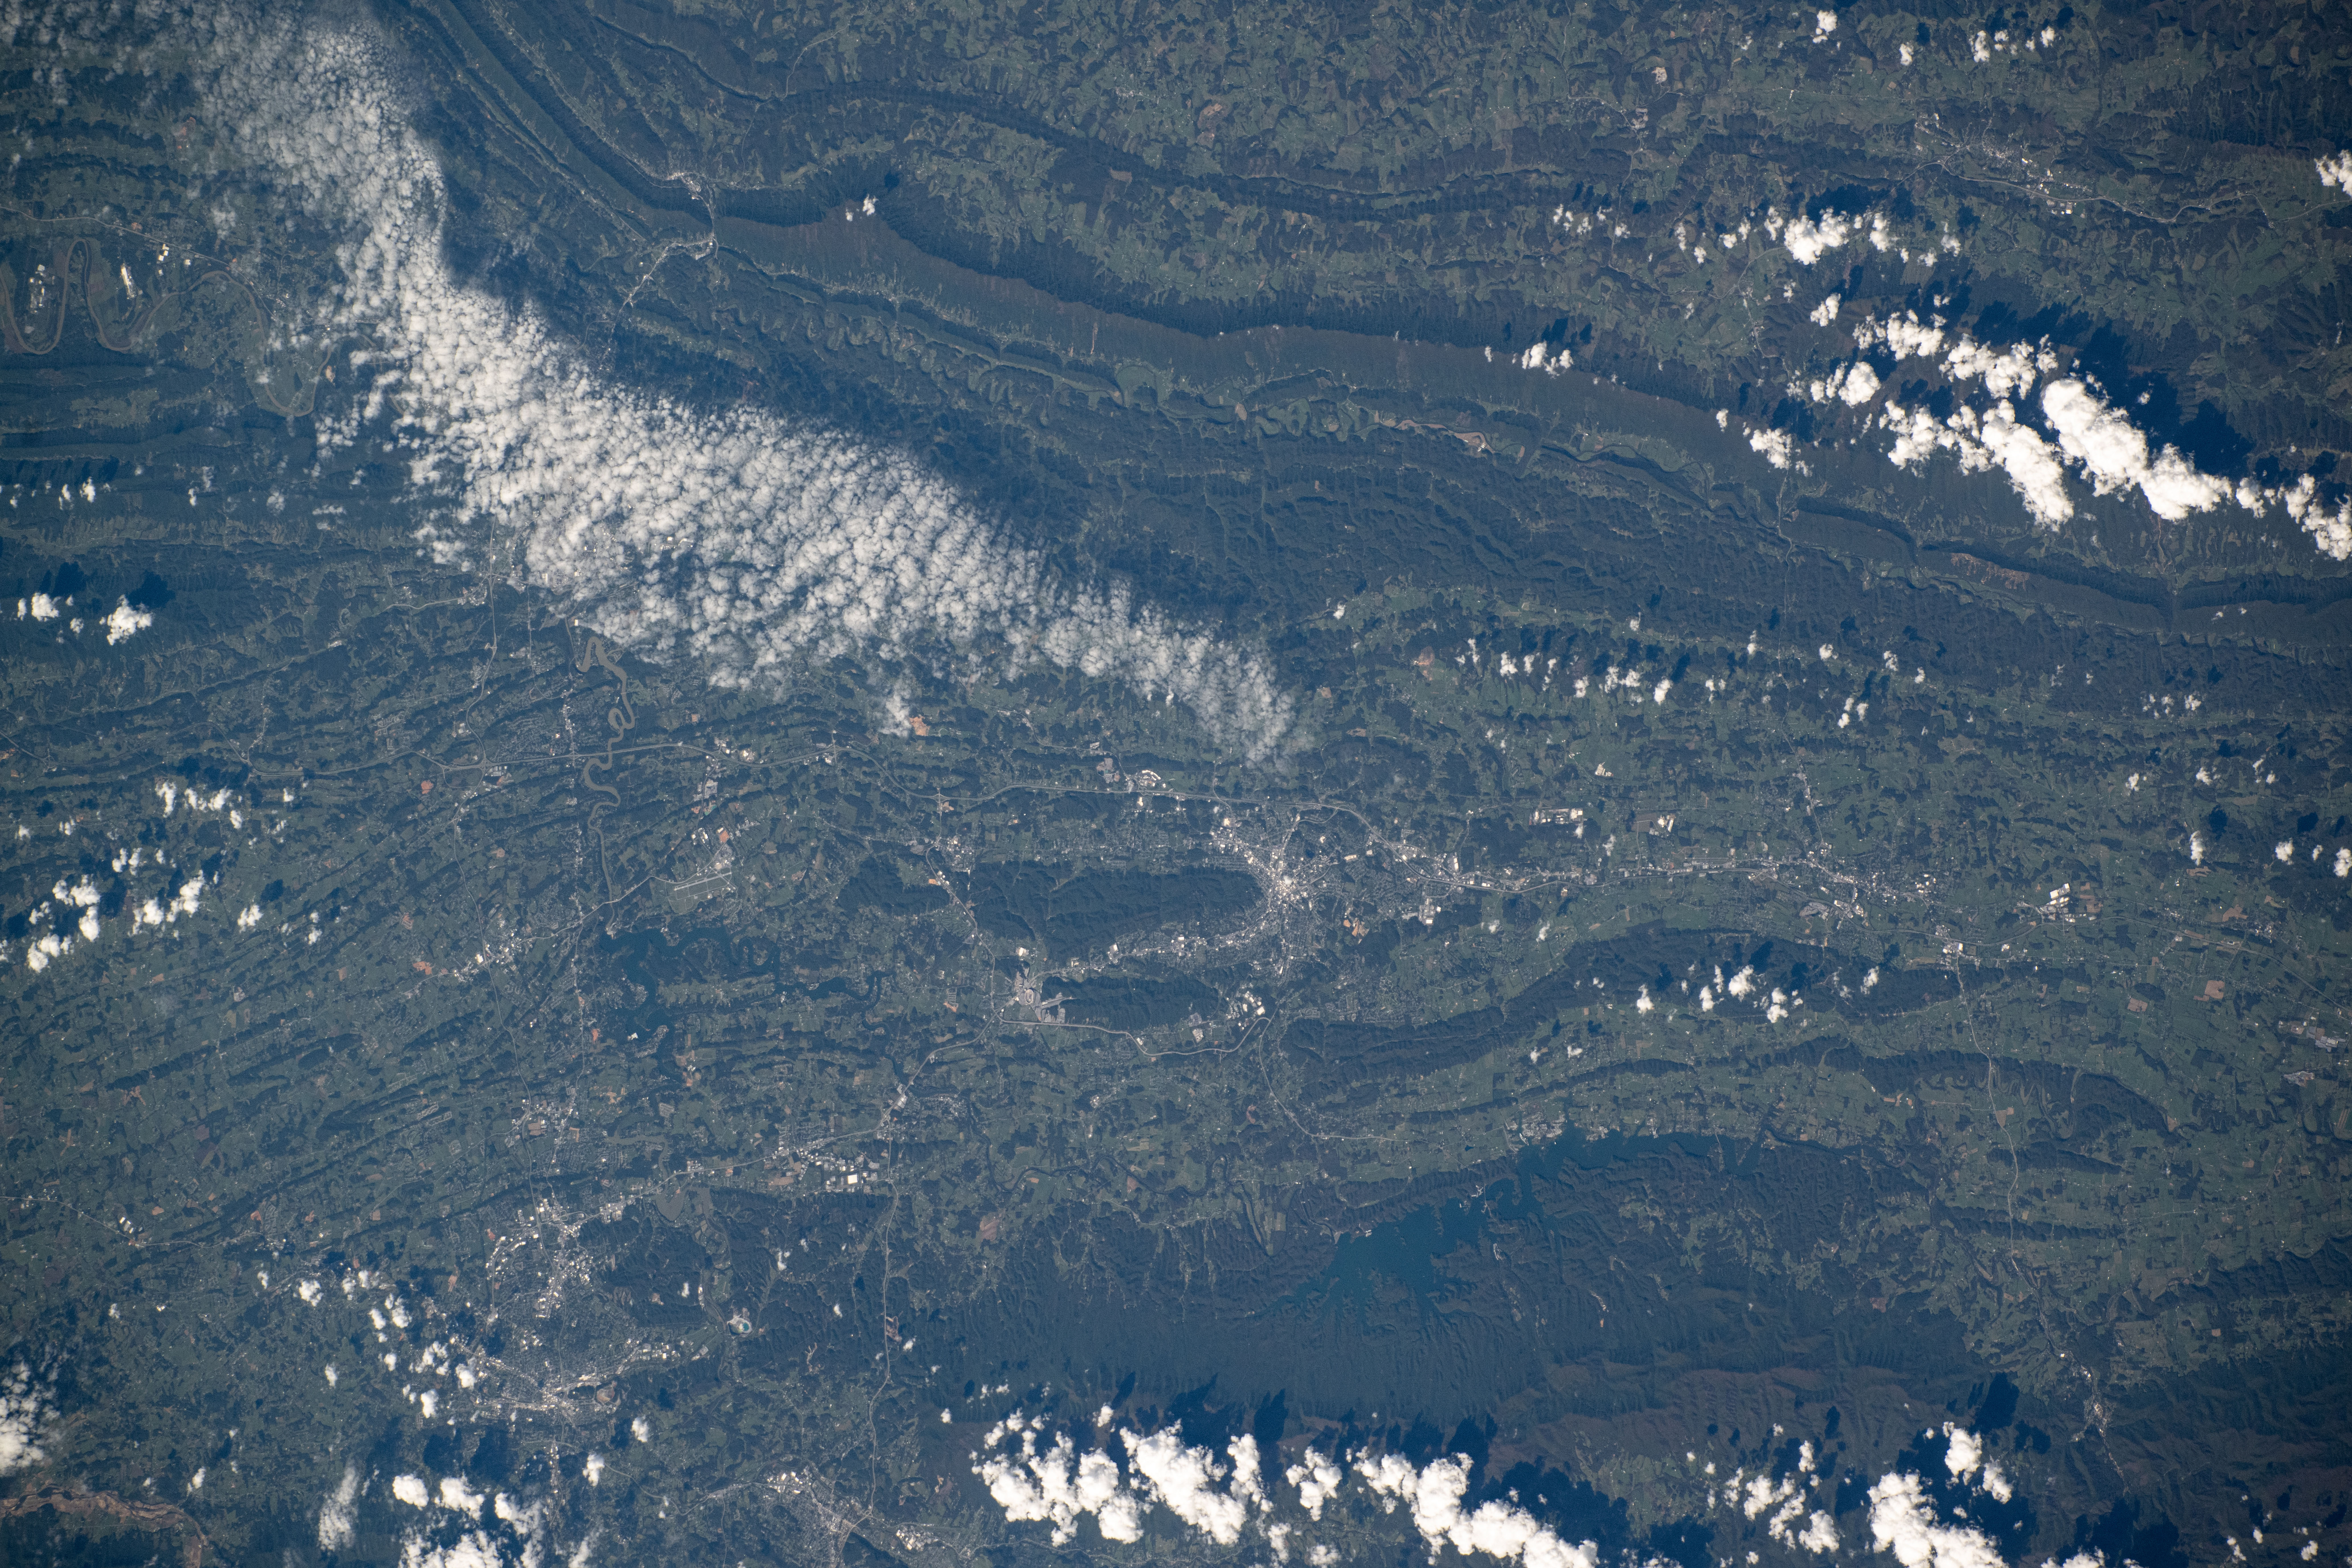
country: USA-TENNESSEE
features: FLOODING, APPALACHIANS, NOLICHUCKY RIVER, NEWPORT, JOHNSON CITY, KINGSPORT, VIRGINIA
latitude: 36.6
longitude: -82.6
